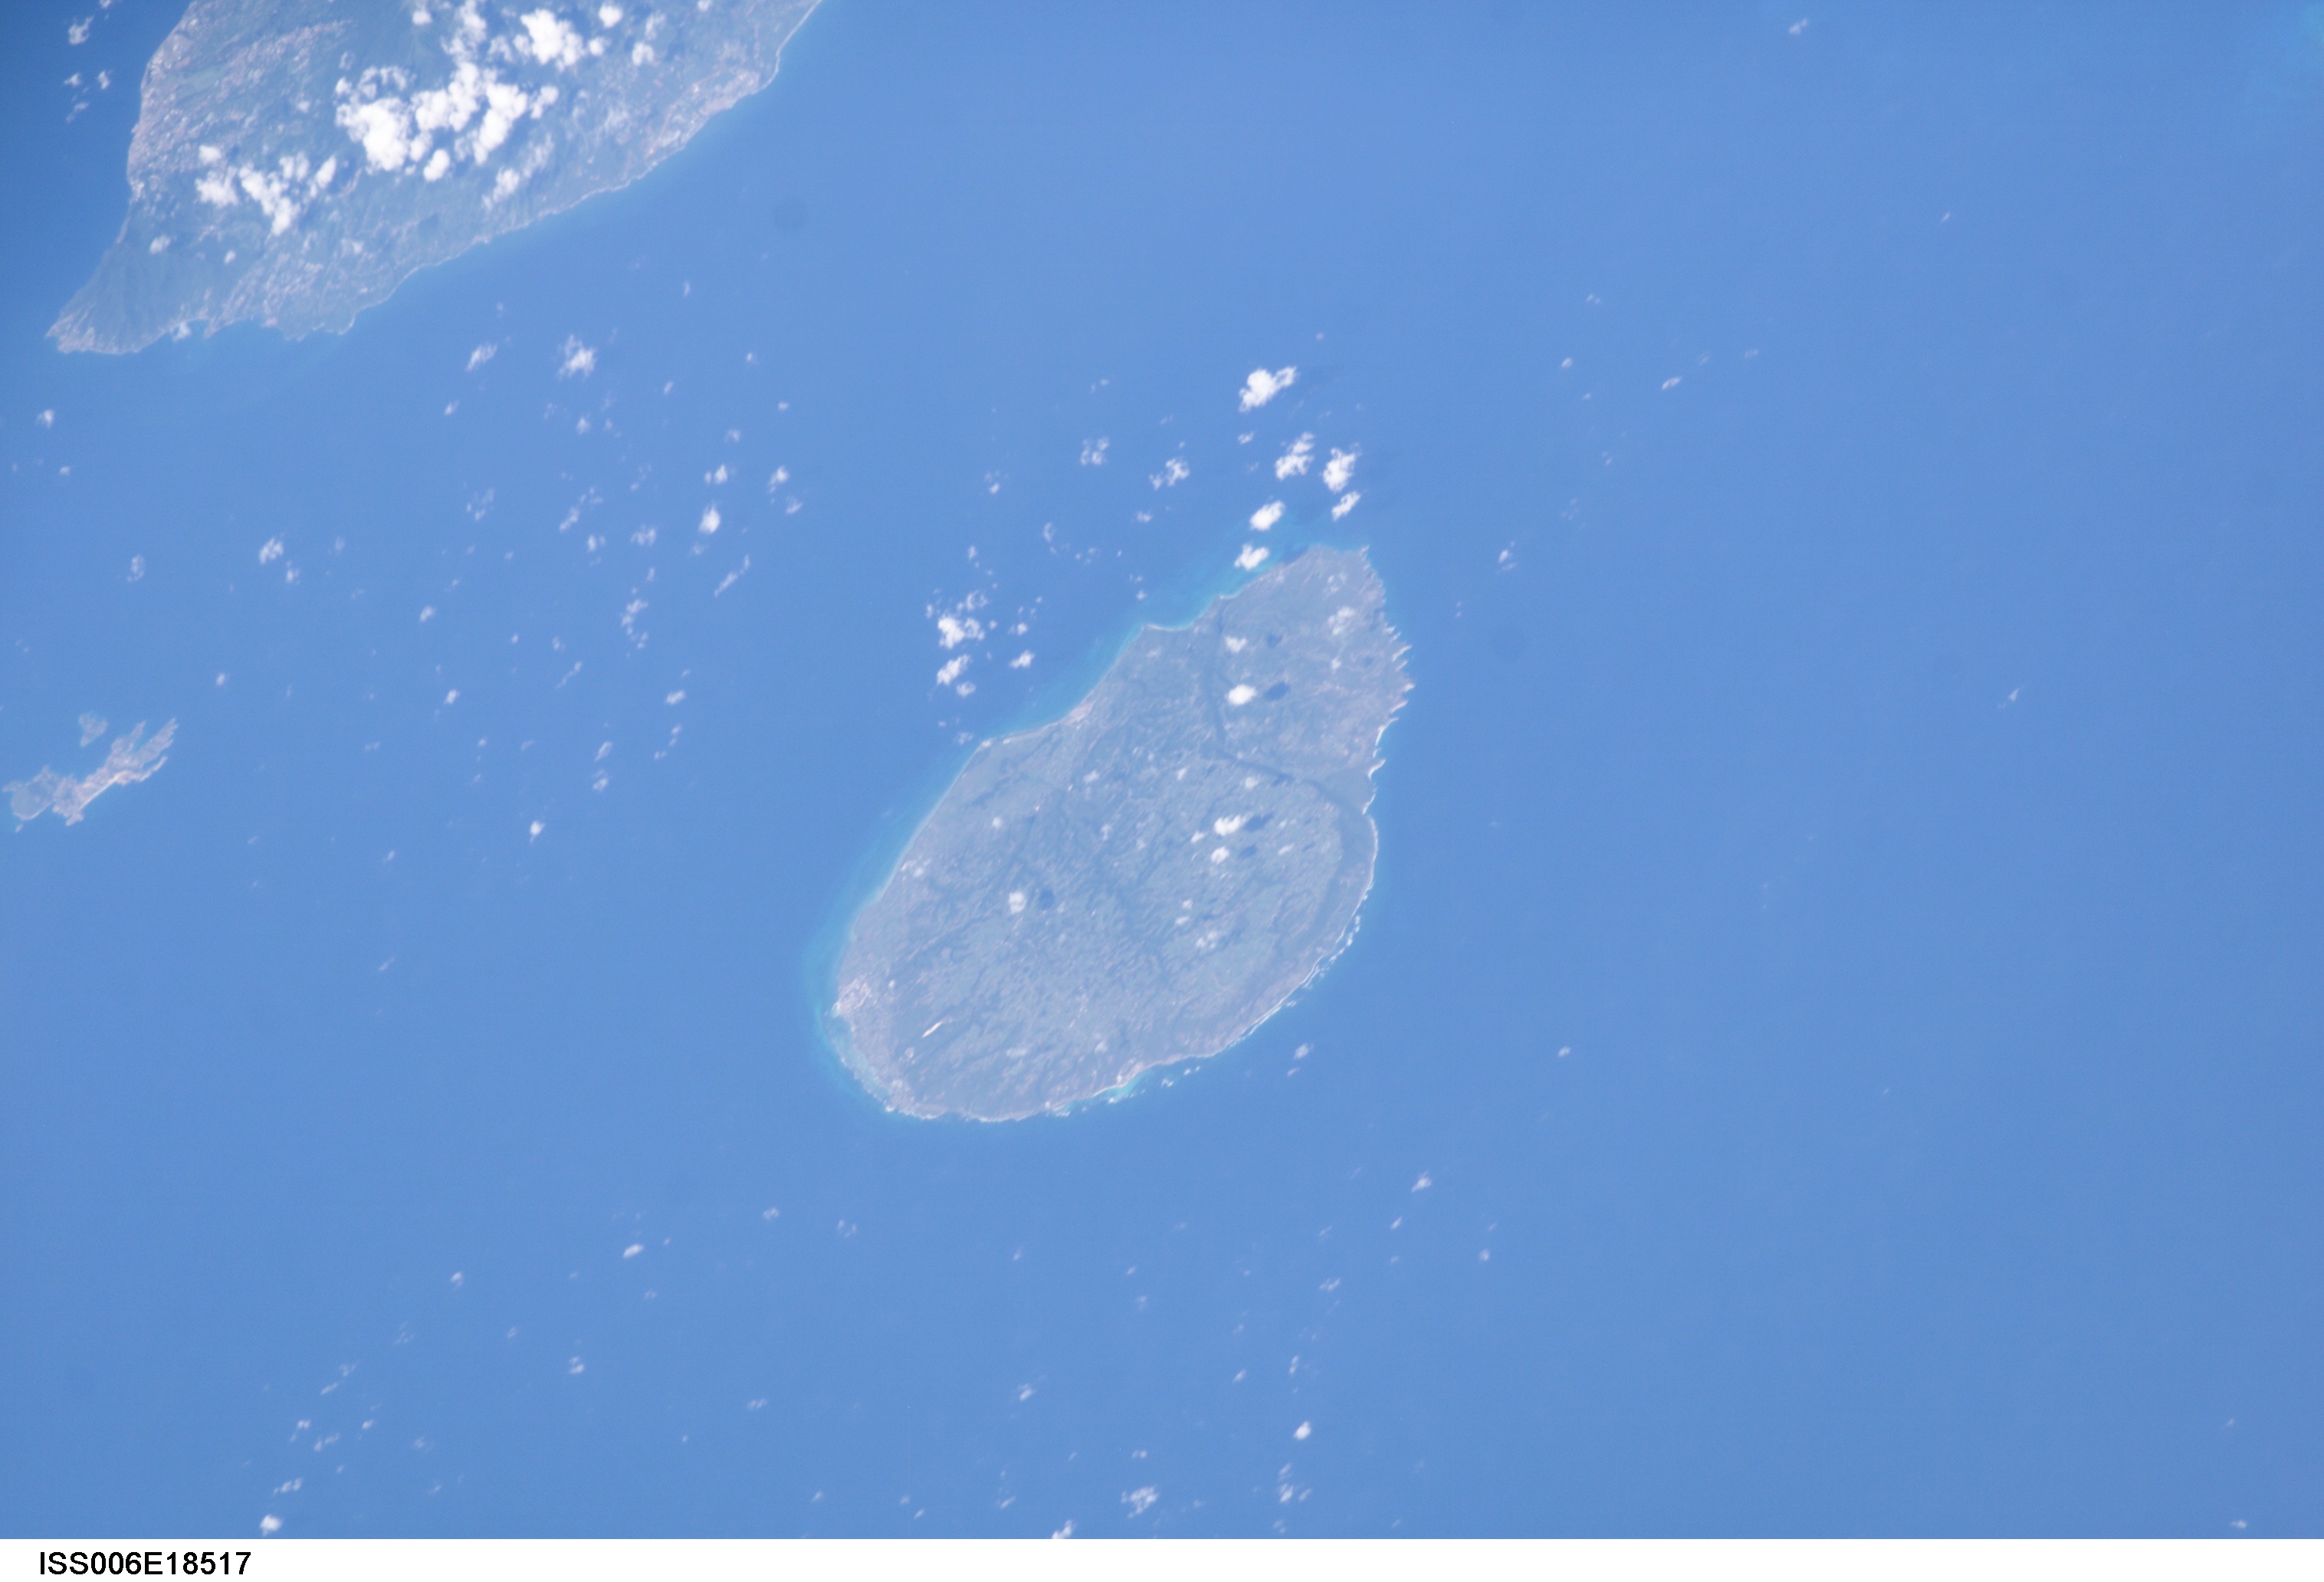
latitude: 16.0
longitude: -61.5
